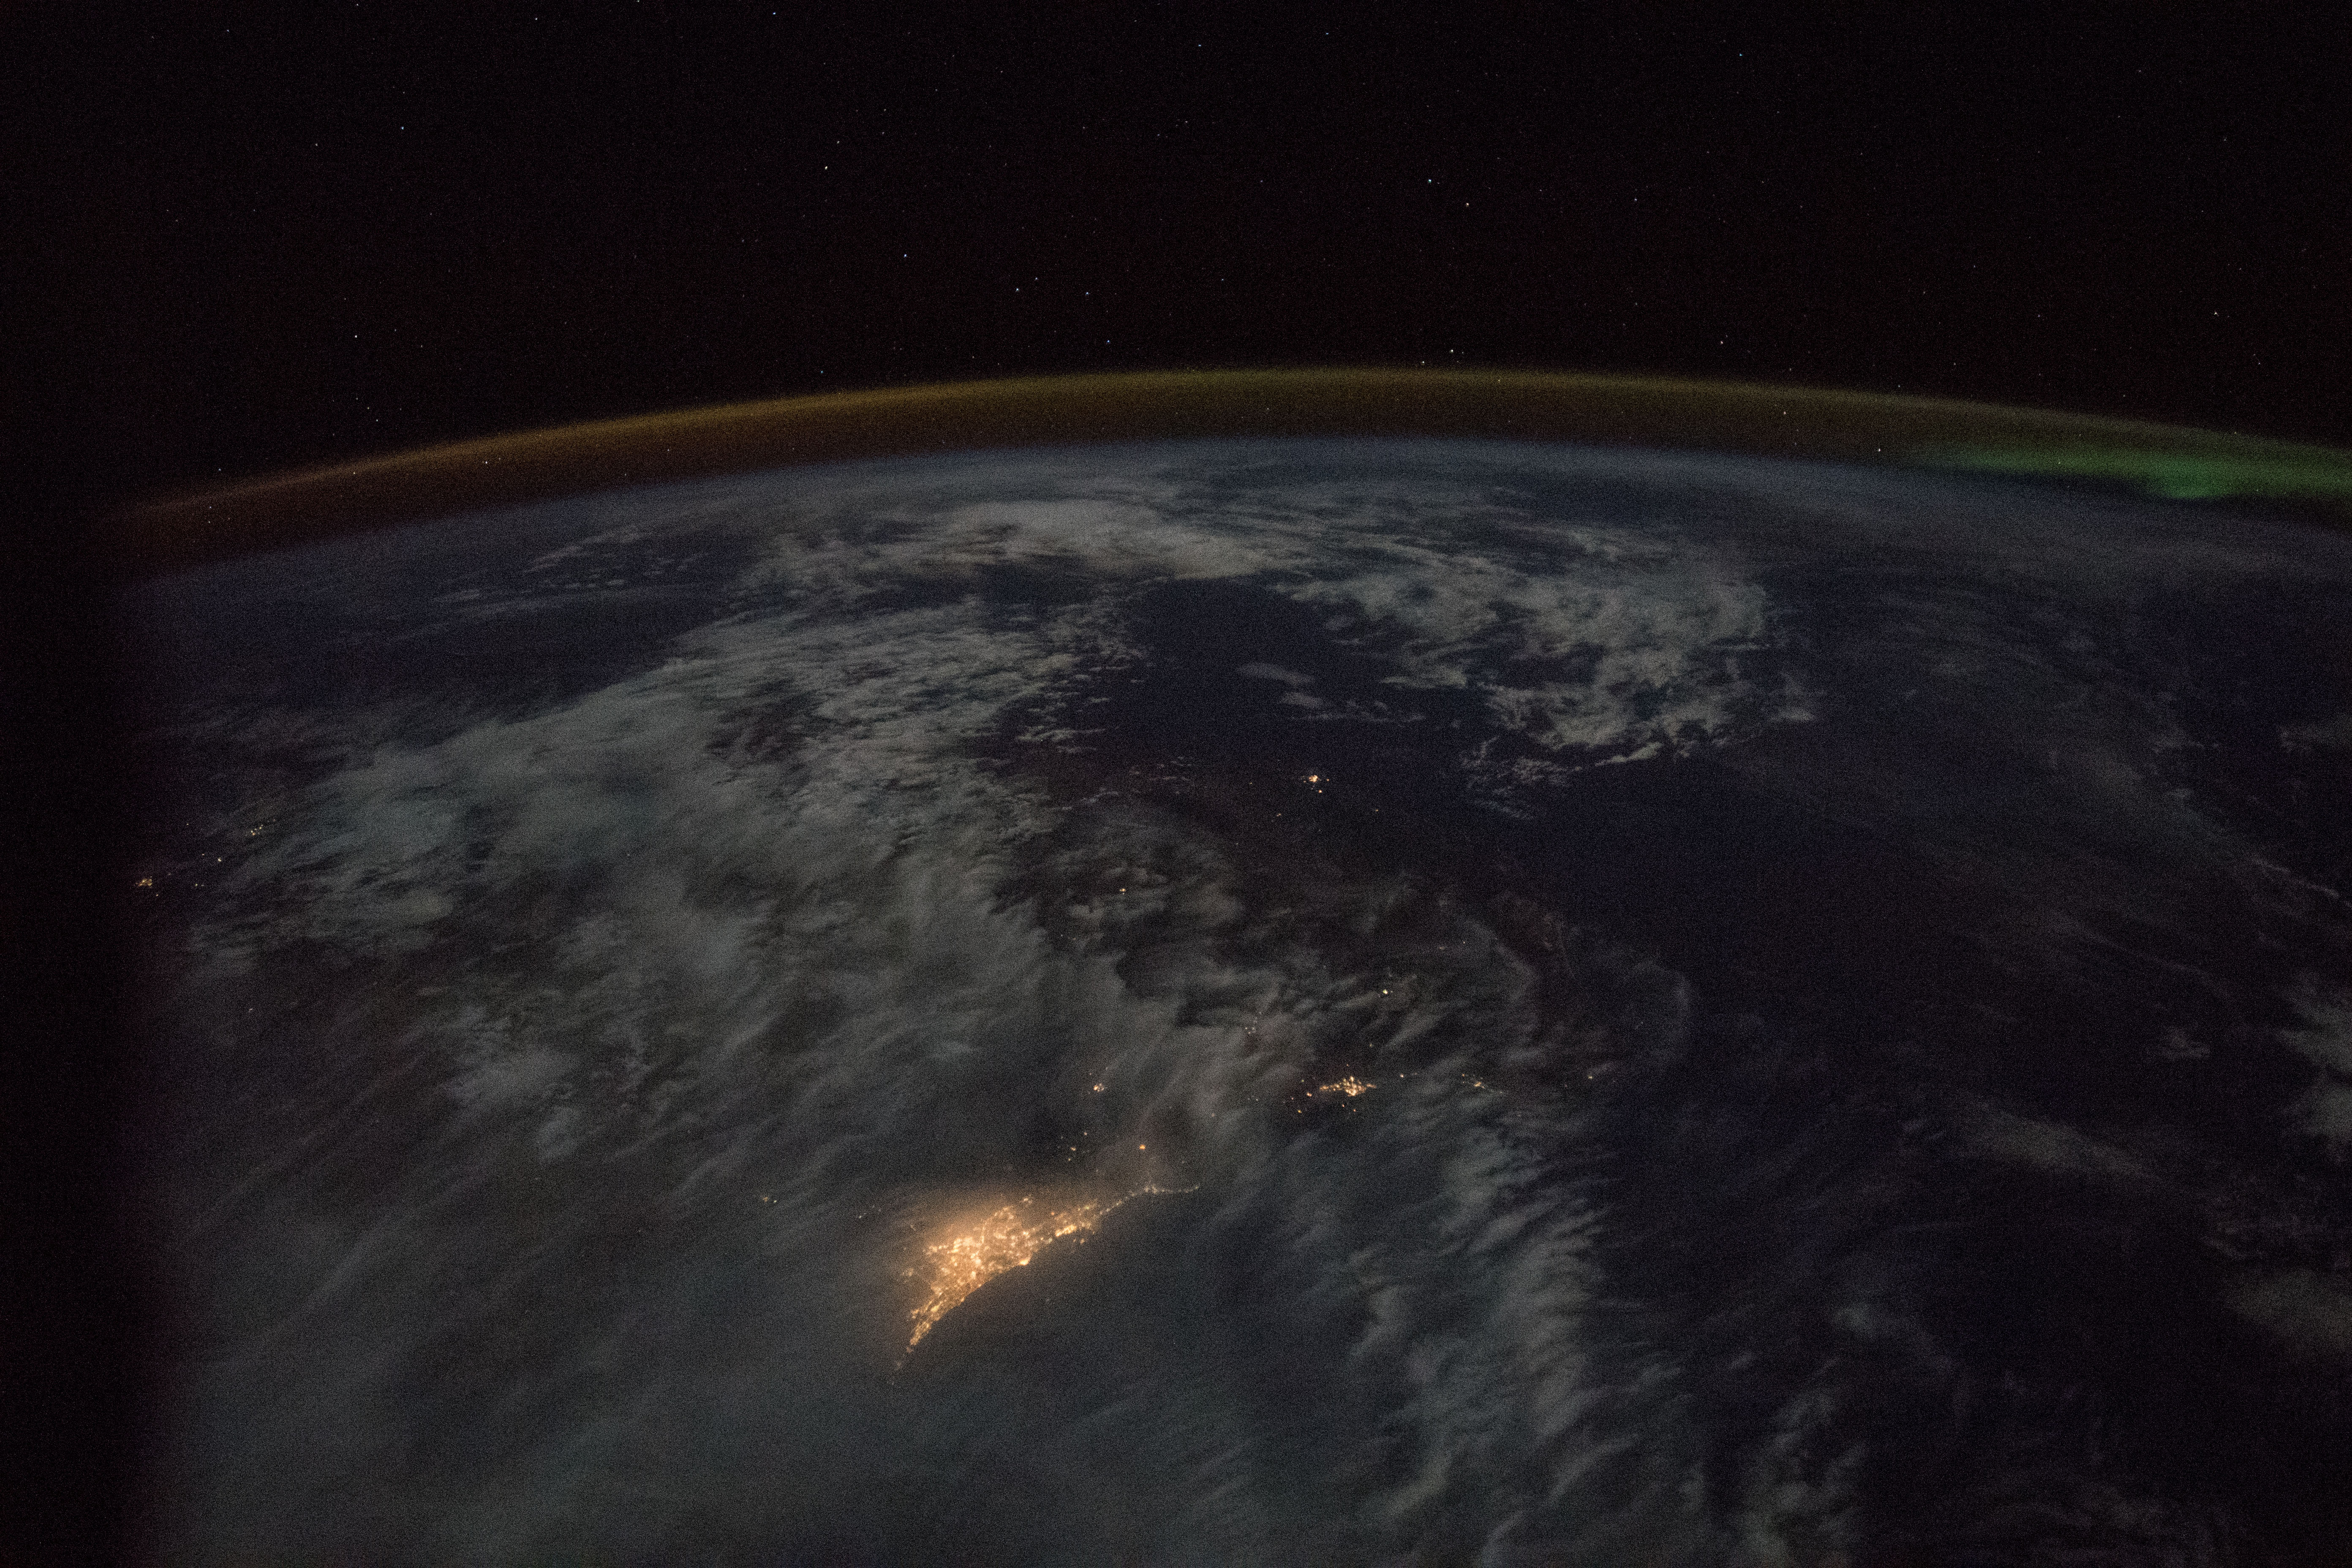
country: AUSTRALIA-WA
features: PERTH, AURORA, DARK EARTHOBS
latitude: -34.5
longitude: 119.5
